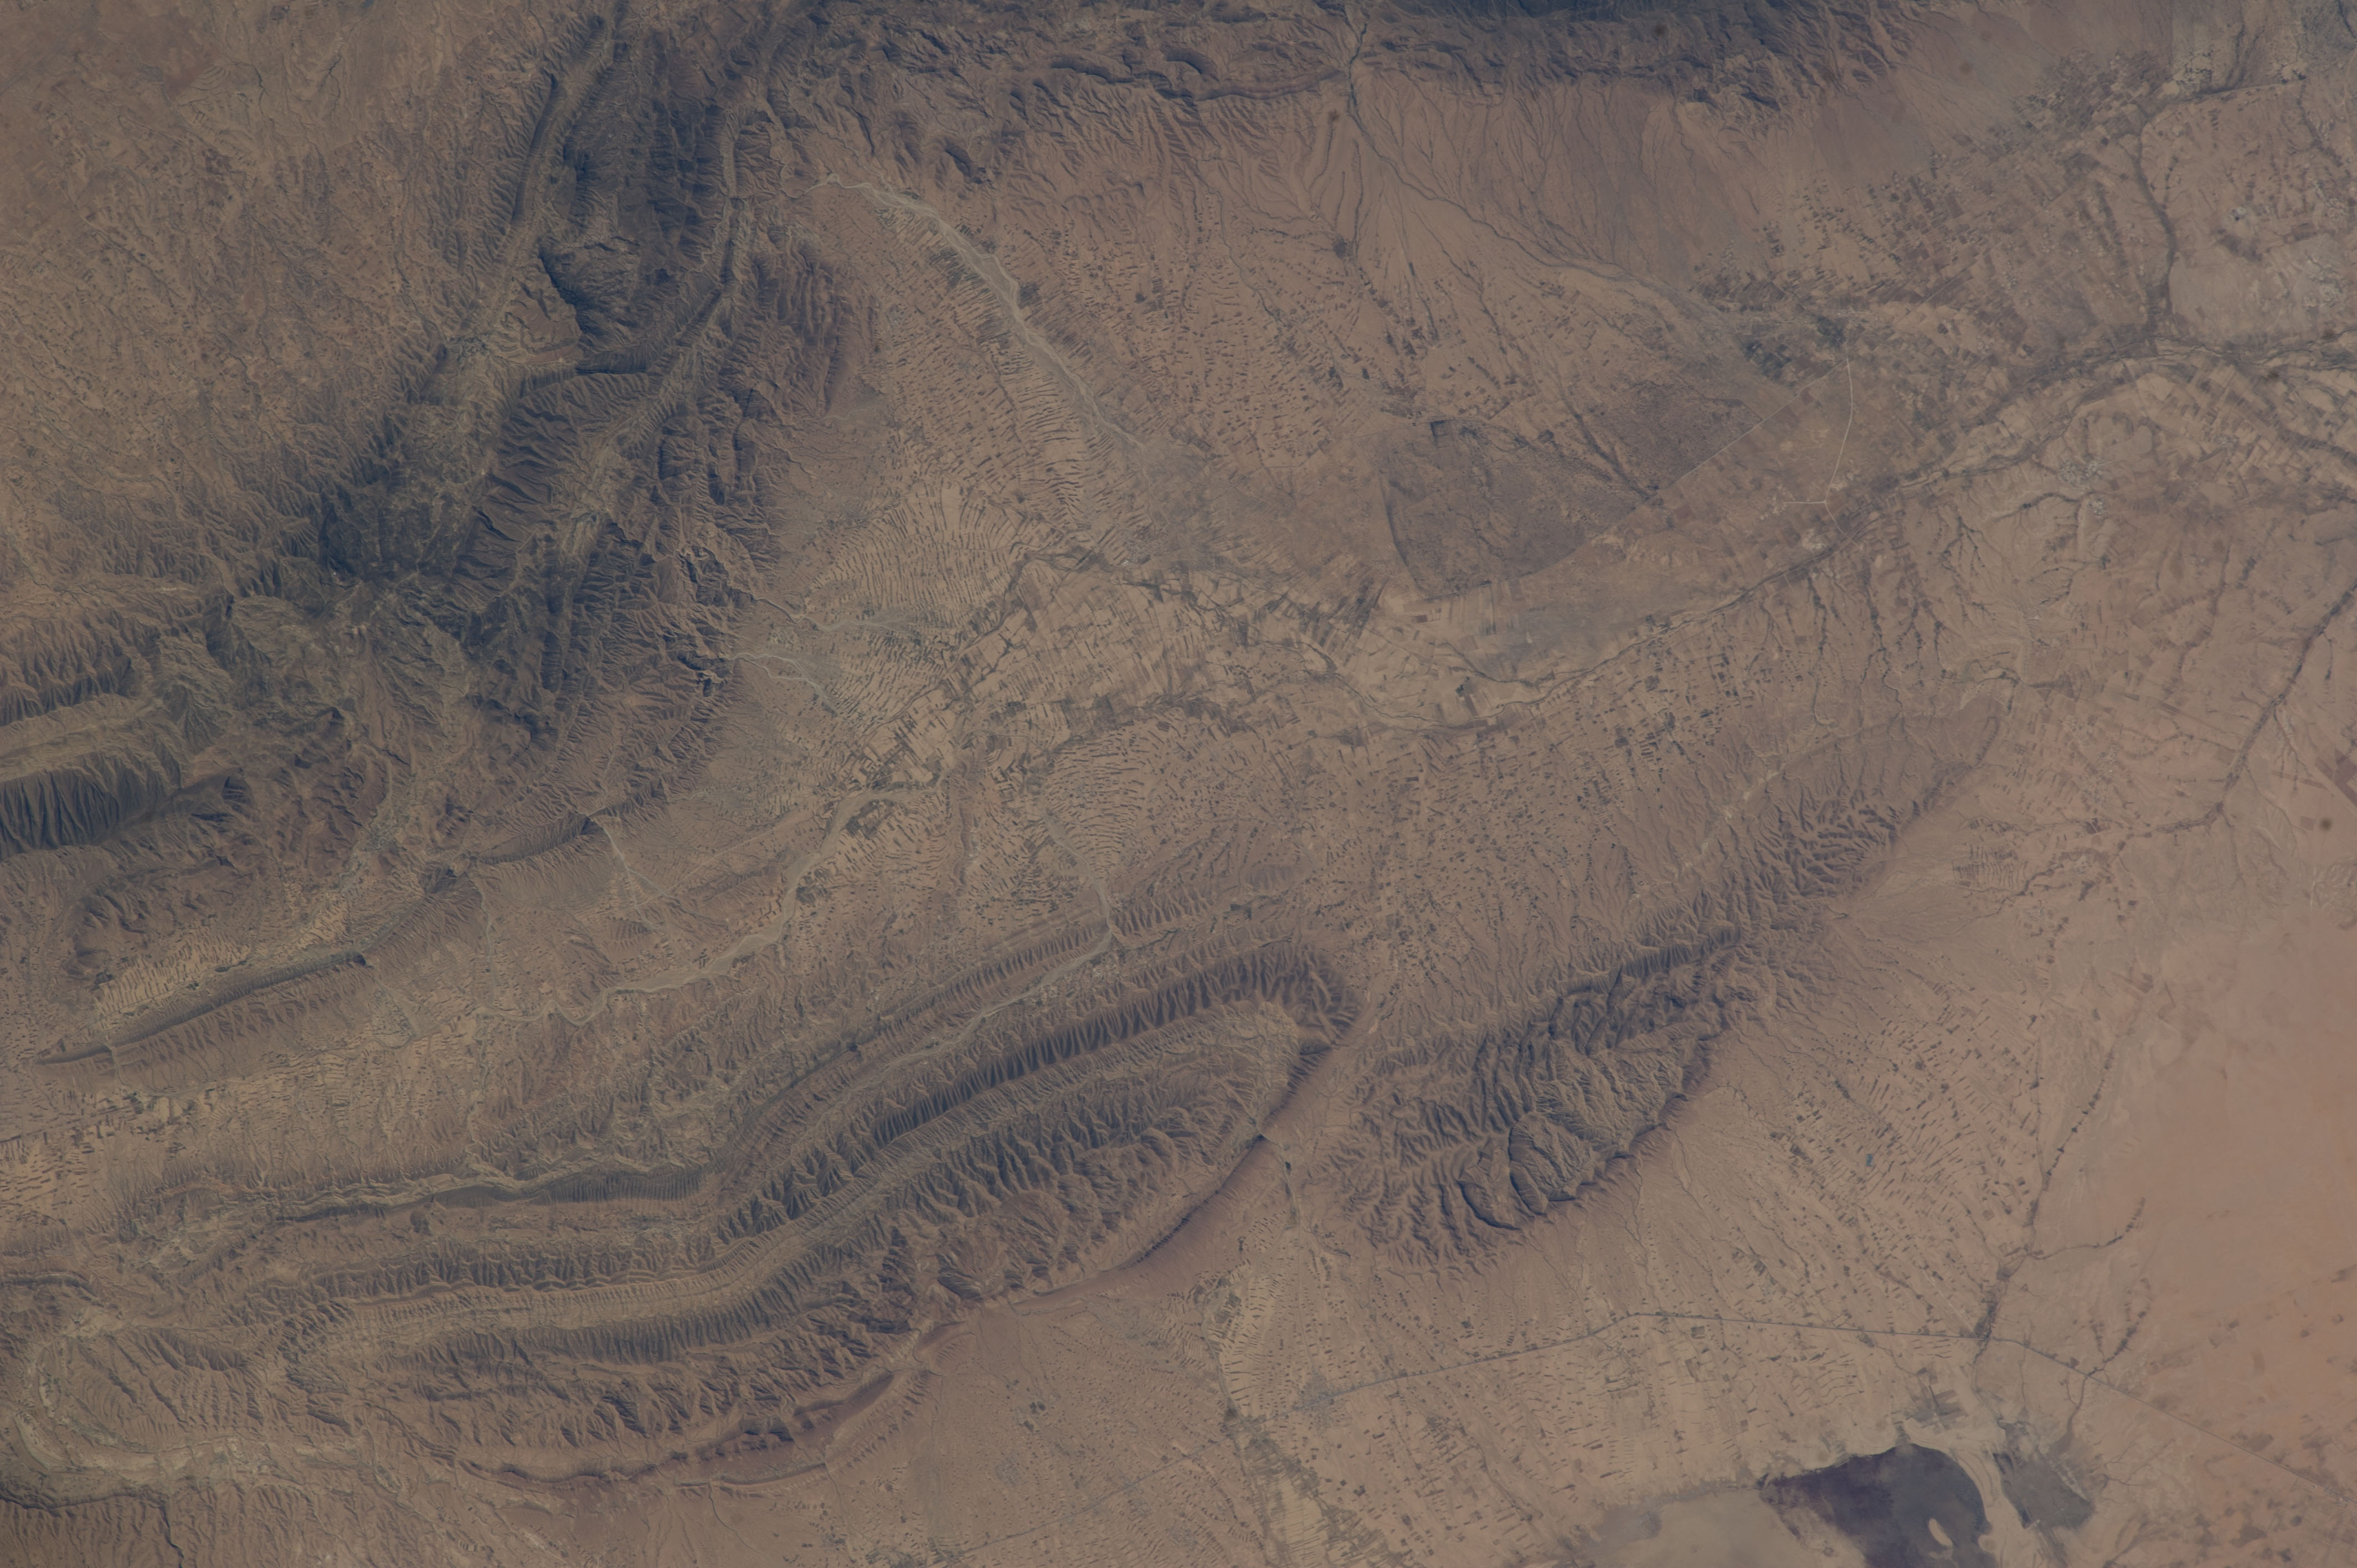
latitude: 34.4
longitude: 9.4
